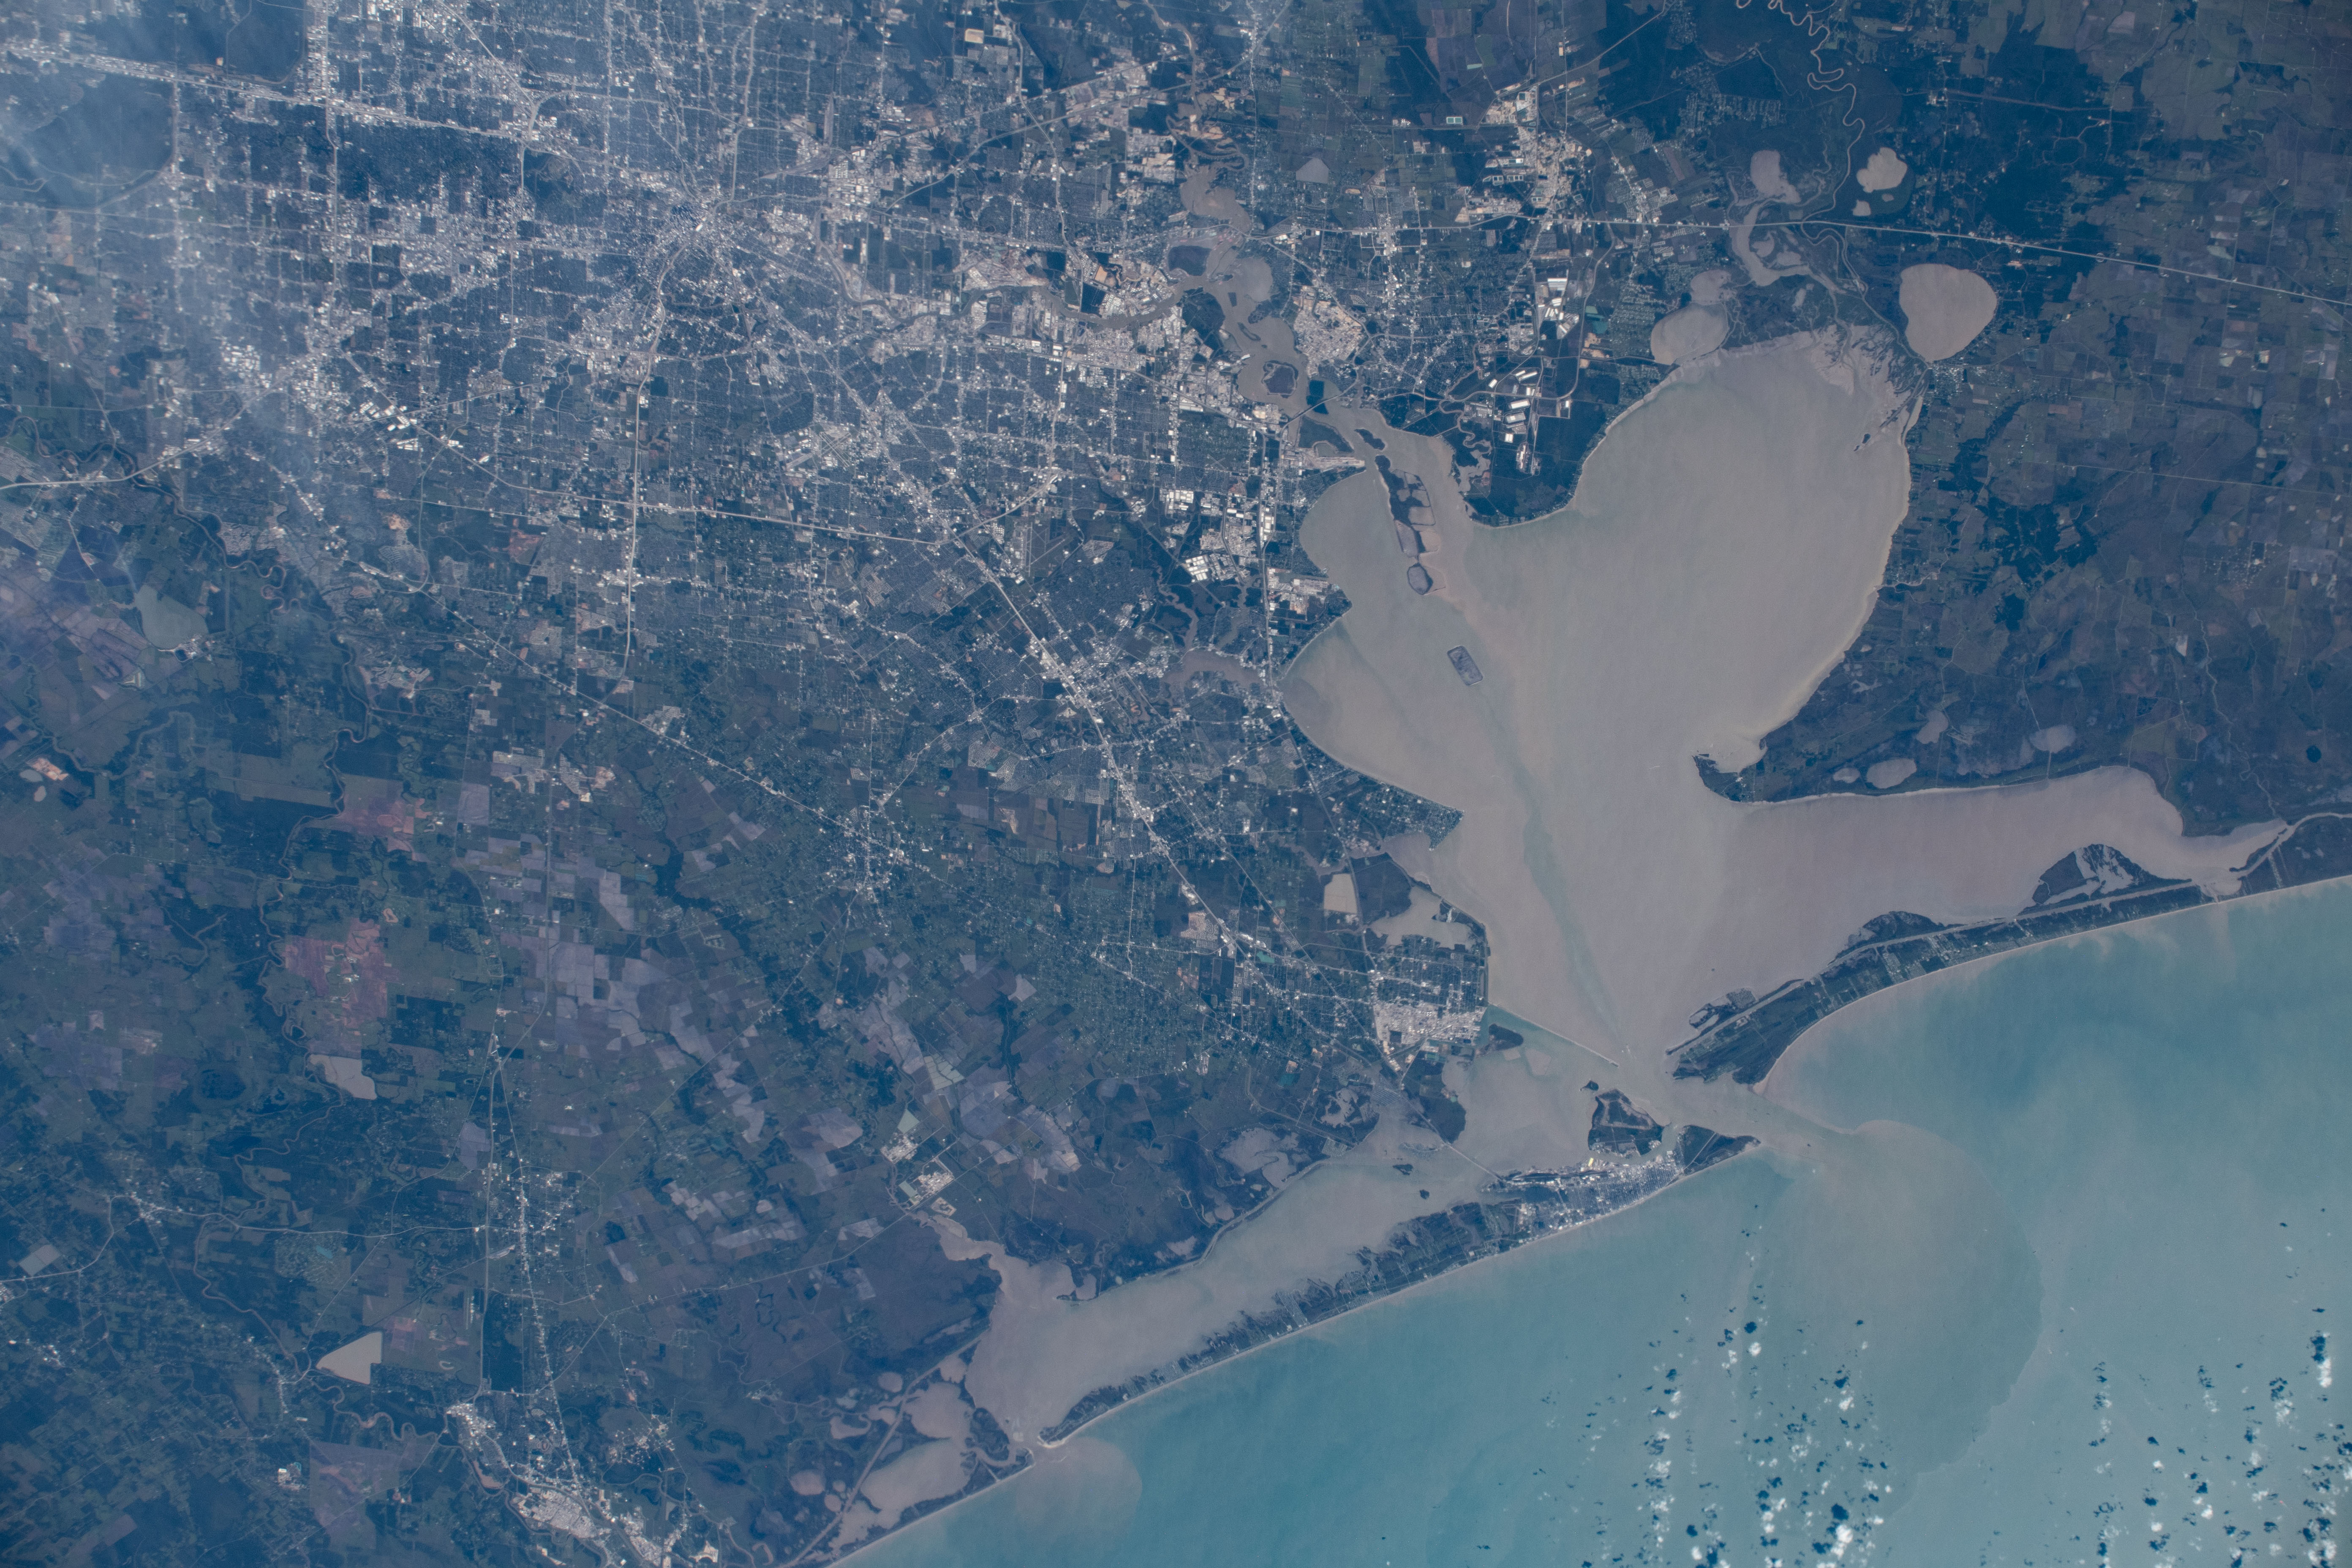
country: USA-TEXAS
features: HOUSTON, GALVESTON BAY, GALVESTON ISLAND
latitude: 29.5
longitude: -95.0
